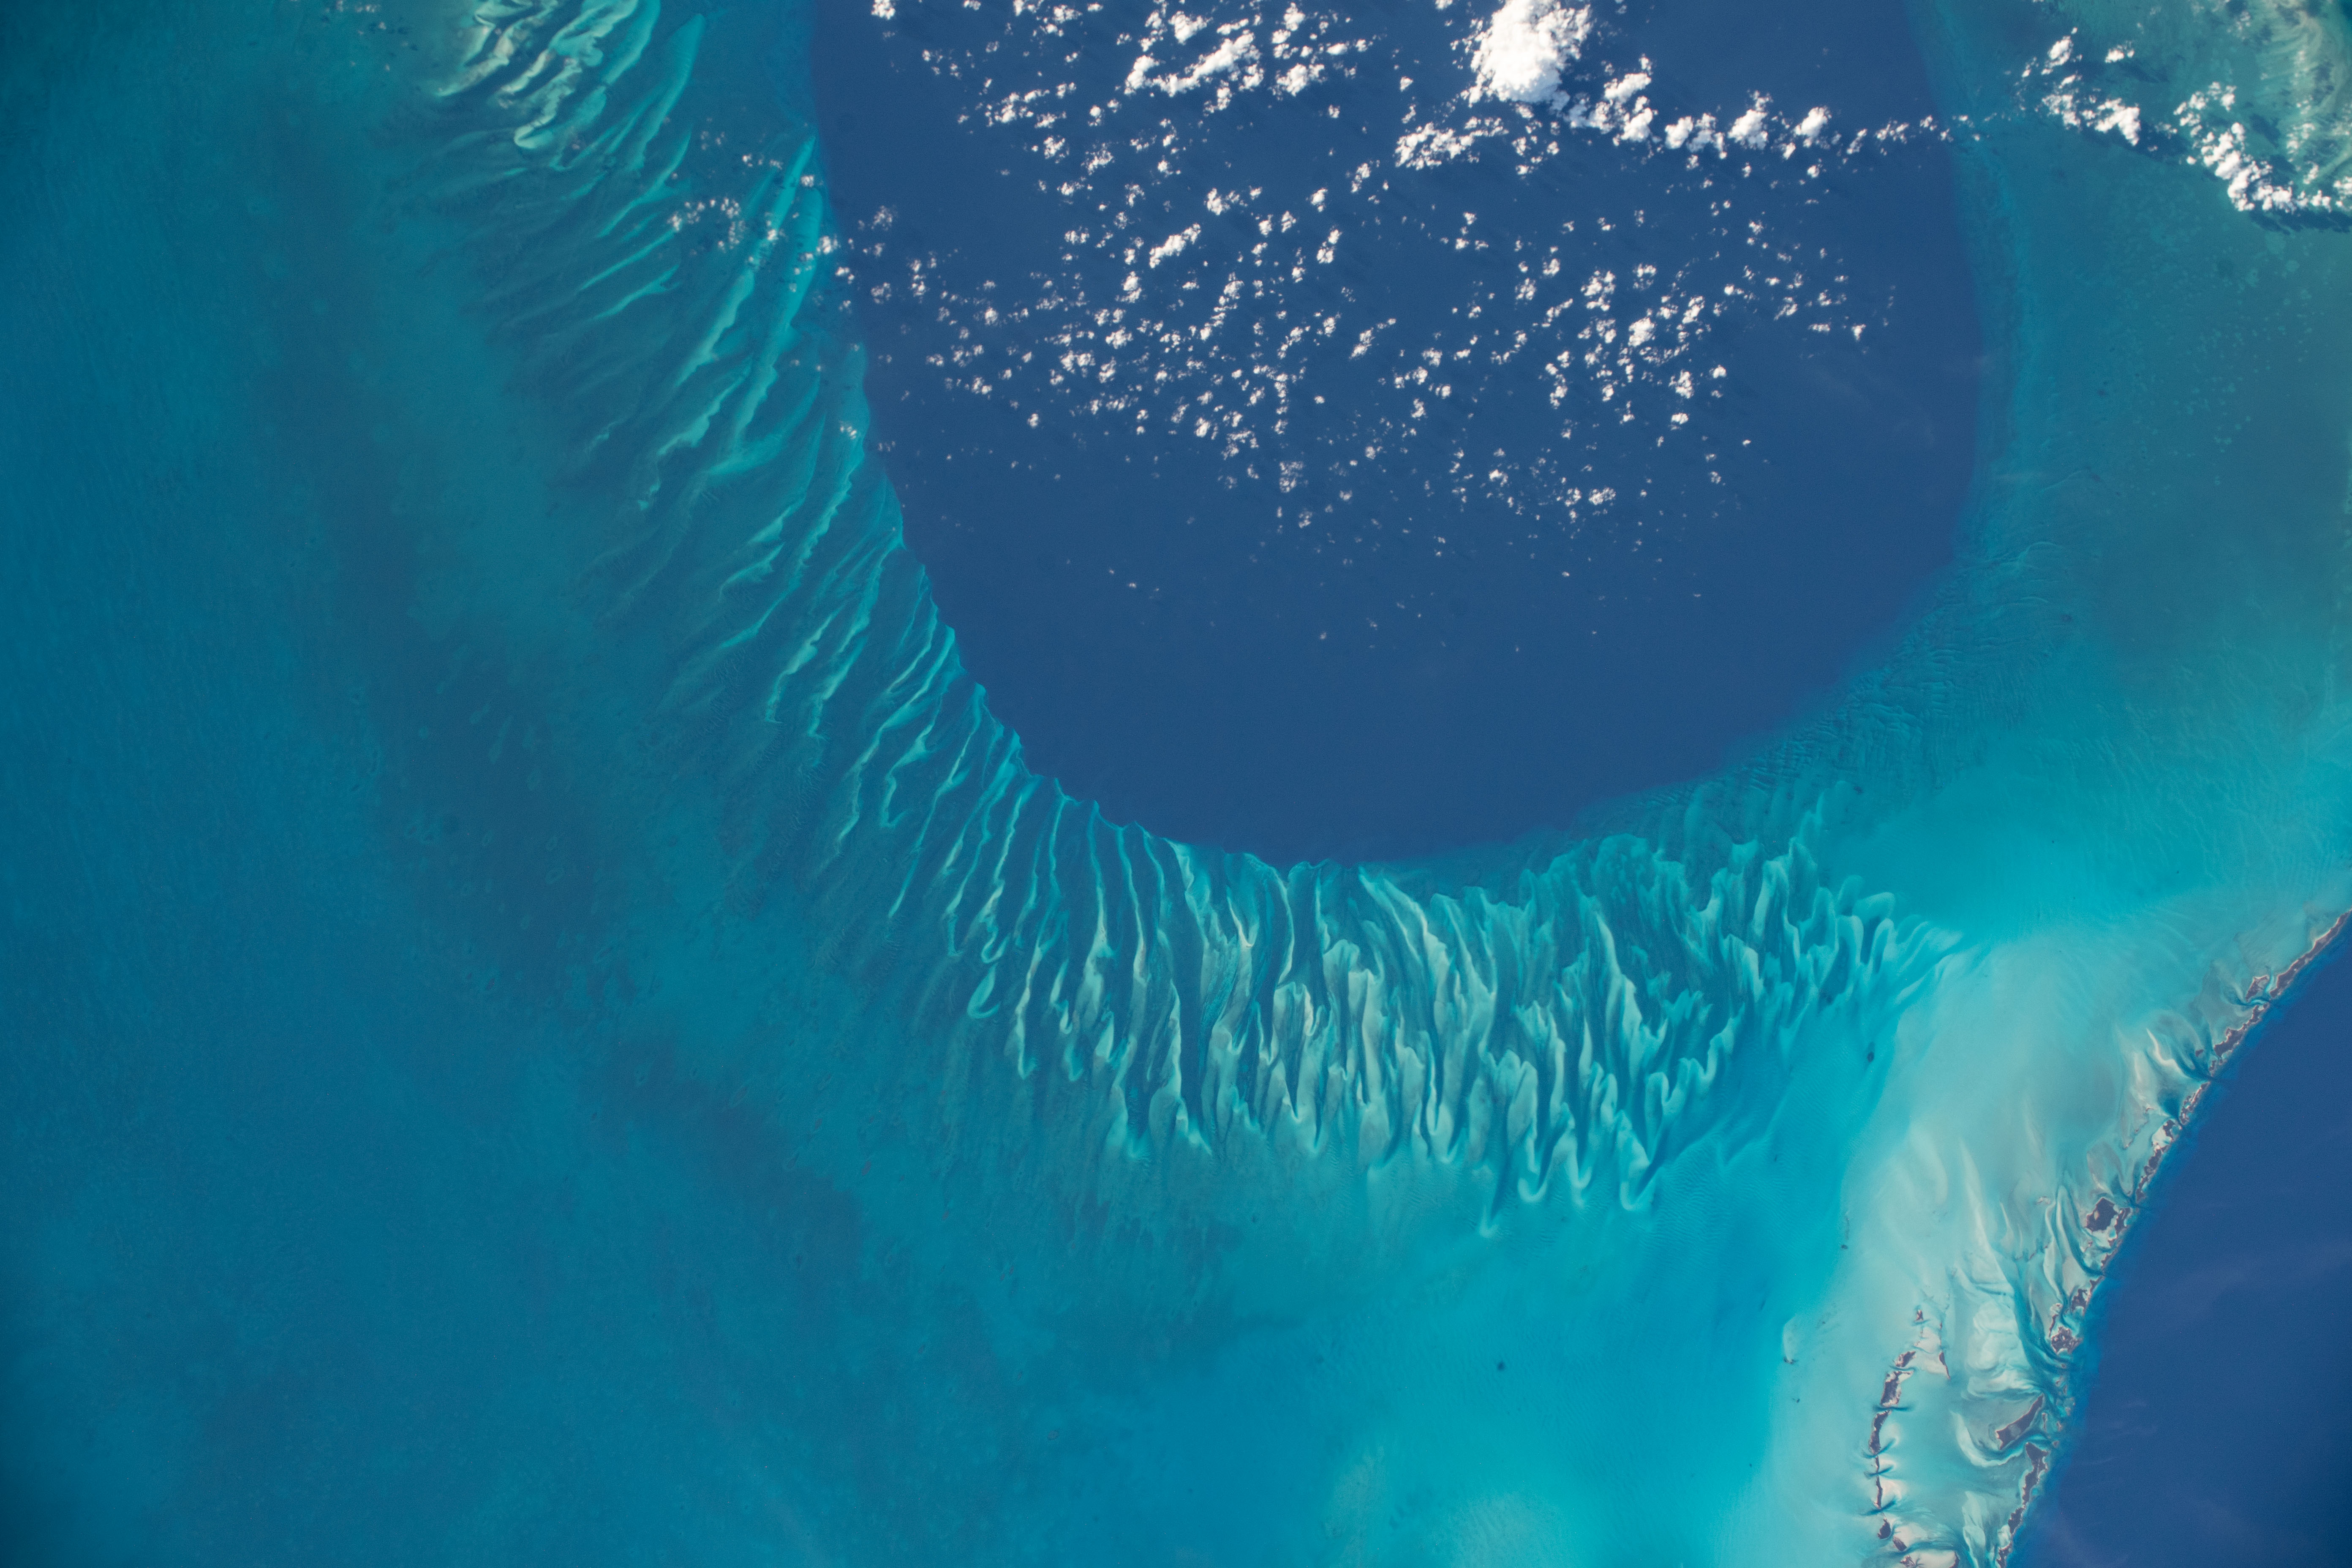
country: BAHAMAS
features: TONGUE OF THE OCEAN
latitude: 23.5
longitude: -76.6
